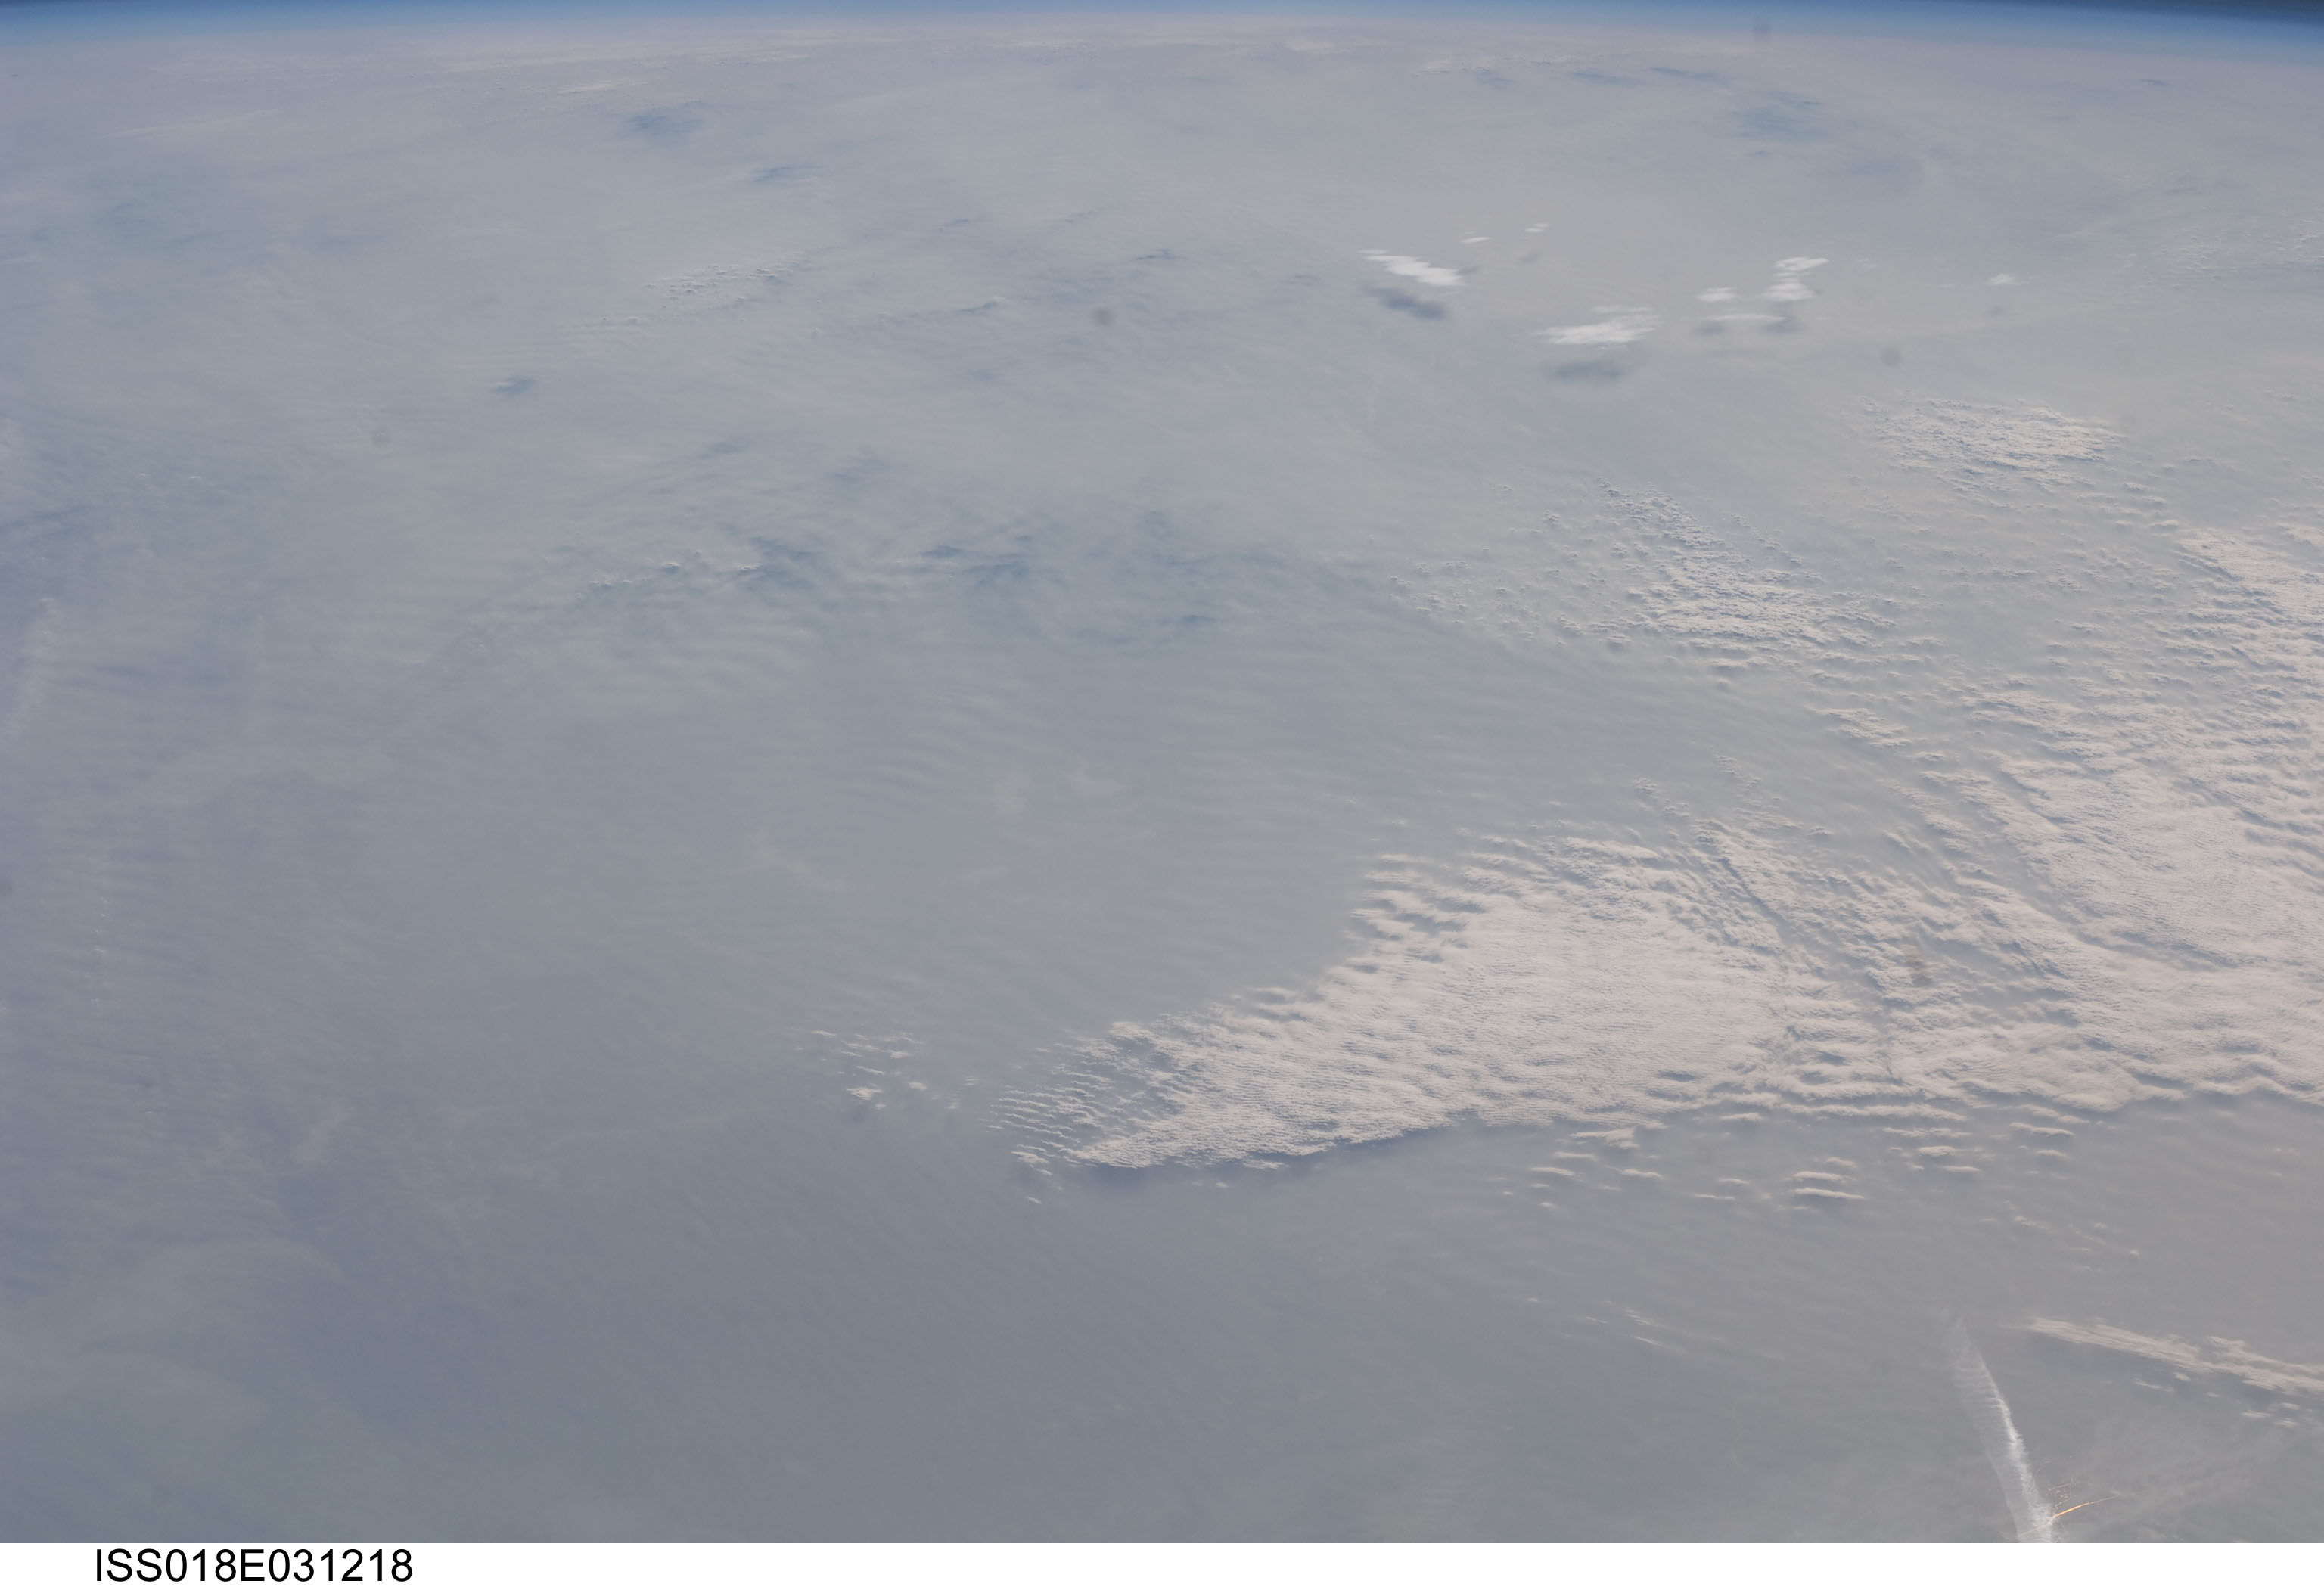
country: CHINA
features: PAN-SMOG, CLOUDS, MOUNTAIN RIDGES
